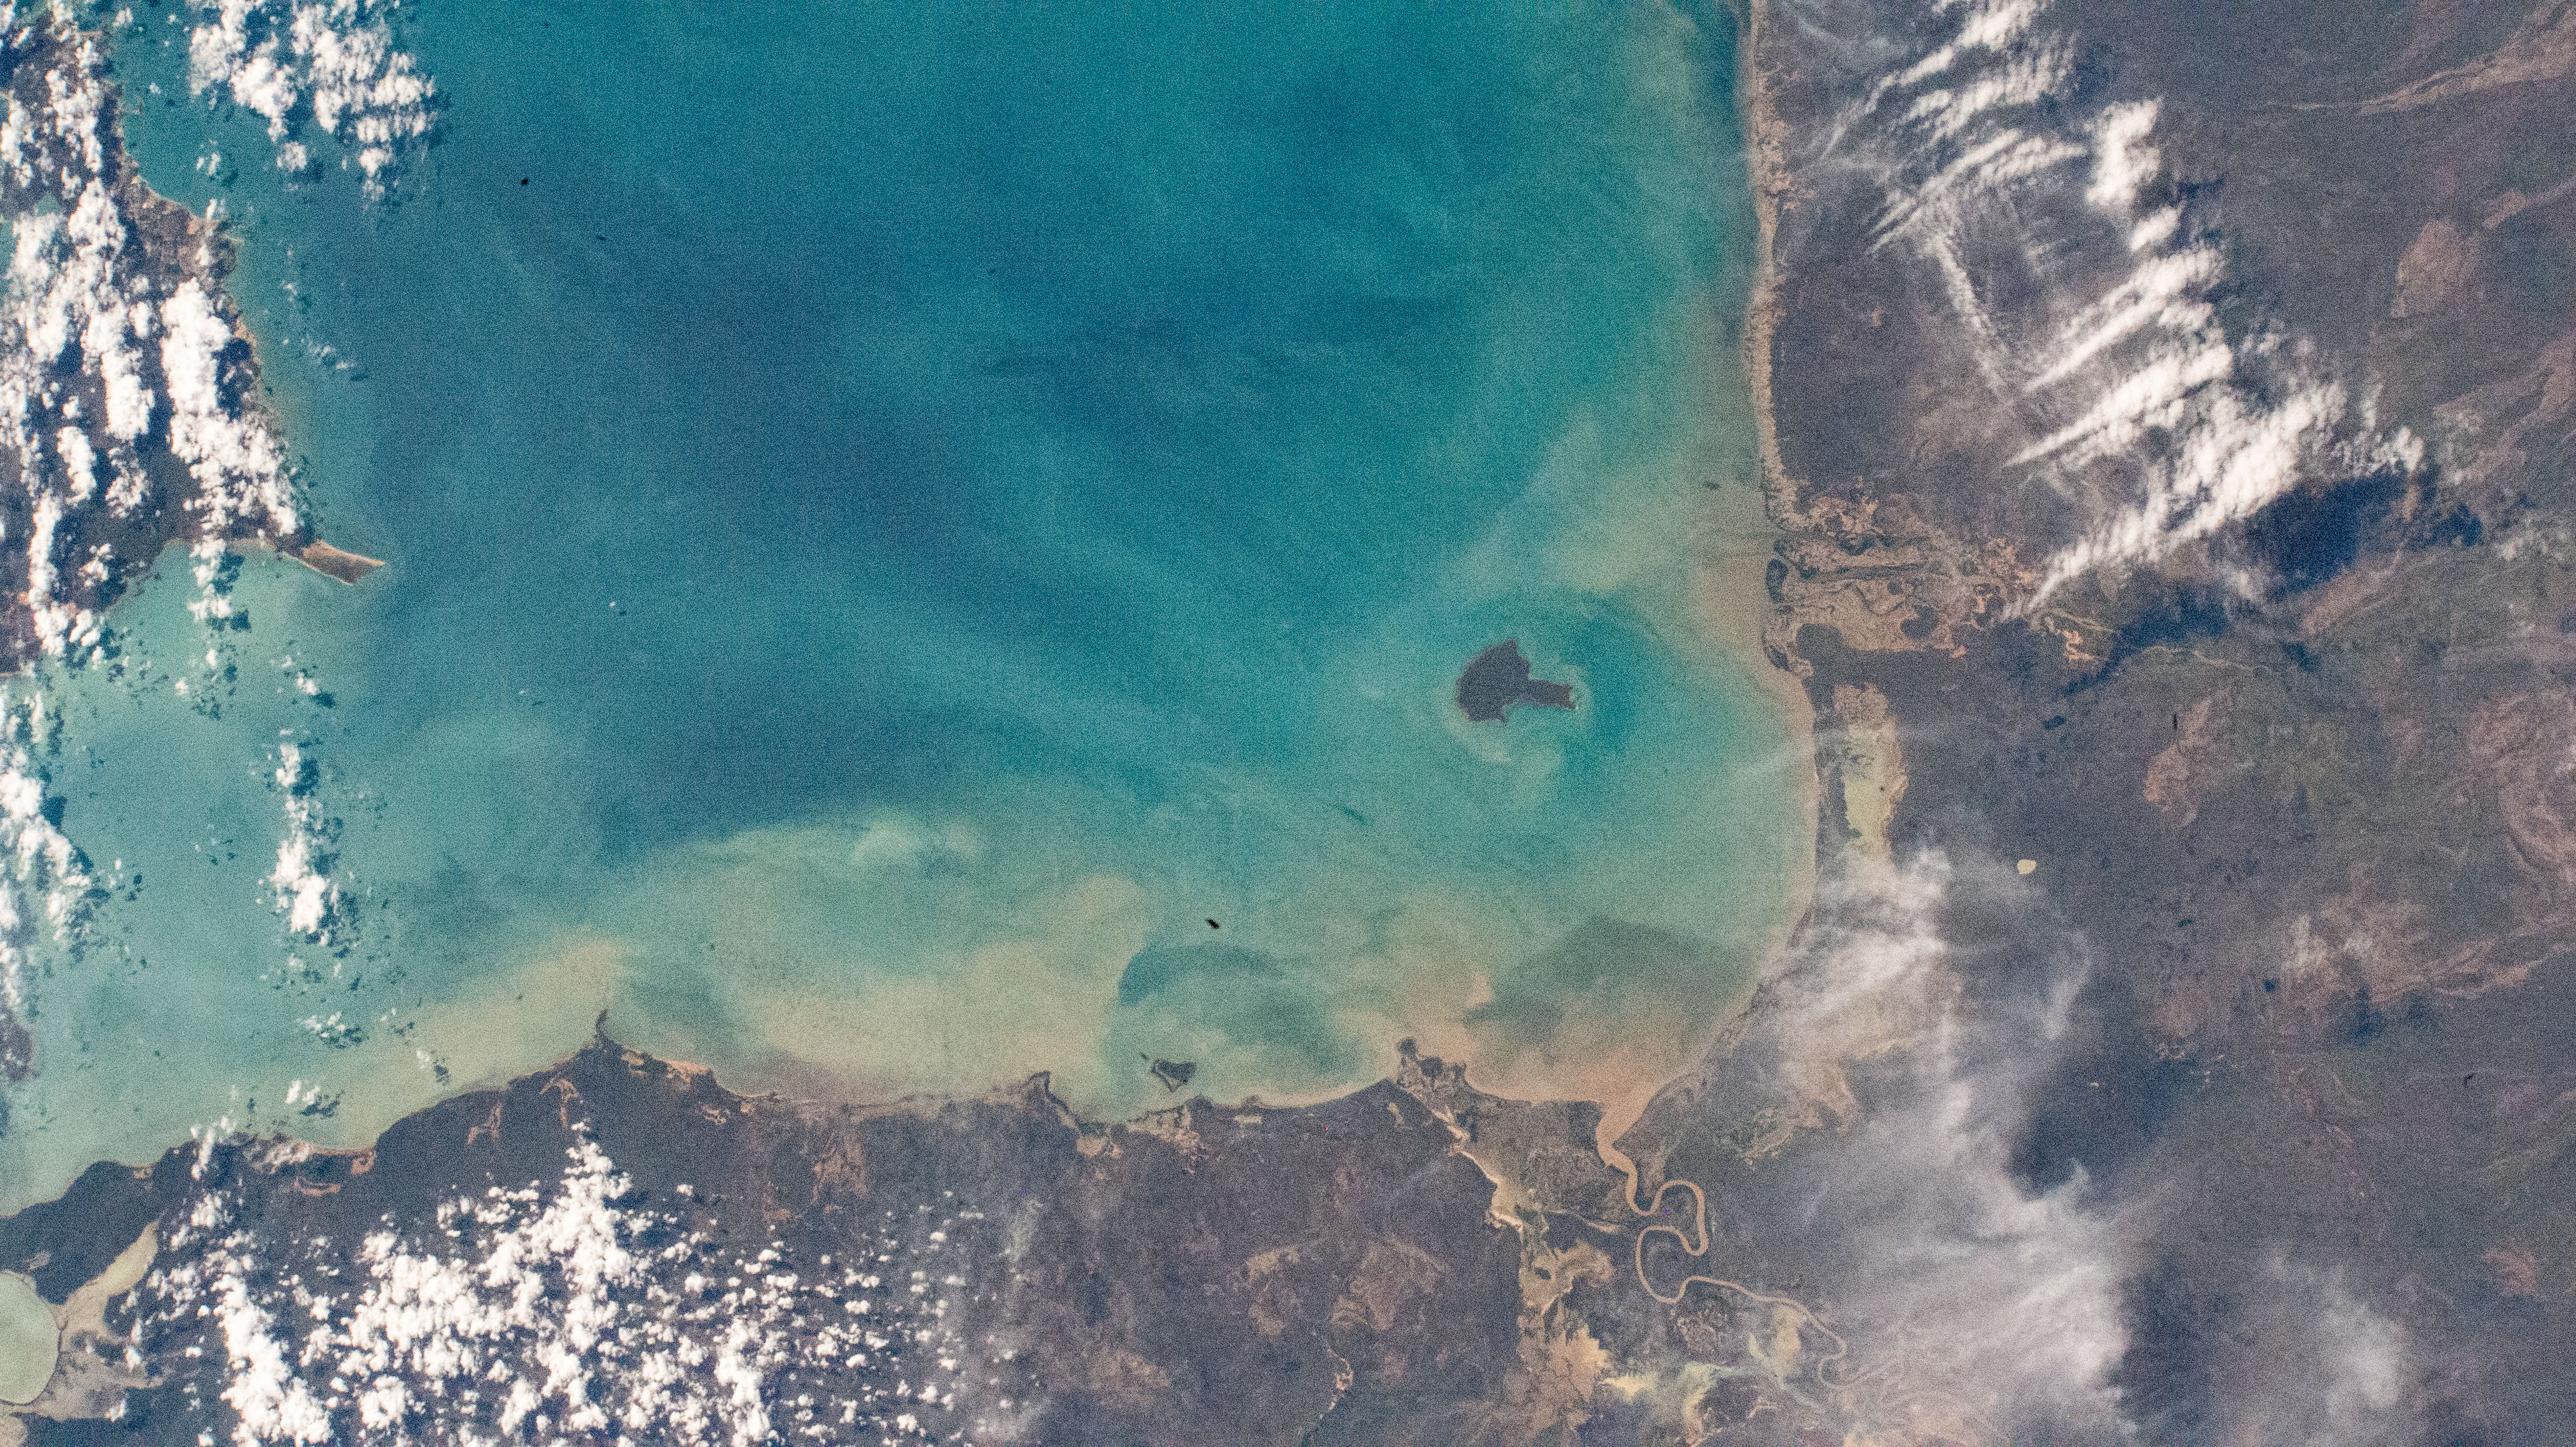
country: AUSTRALIA-NT
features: MARIA ISLAND, ROPER RIVER, DELTA, SEDIMENT
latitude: -15.0
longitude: 135.7
